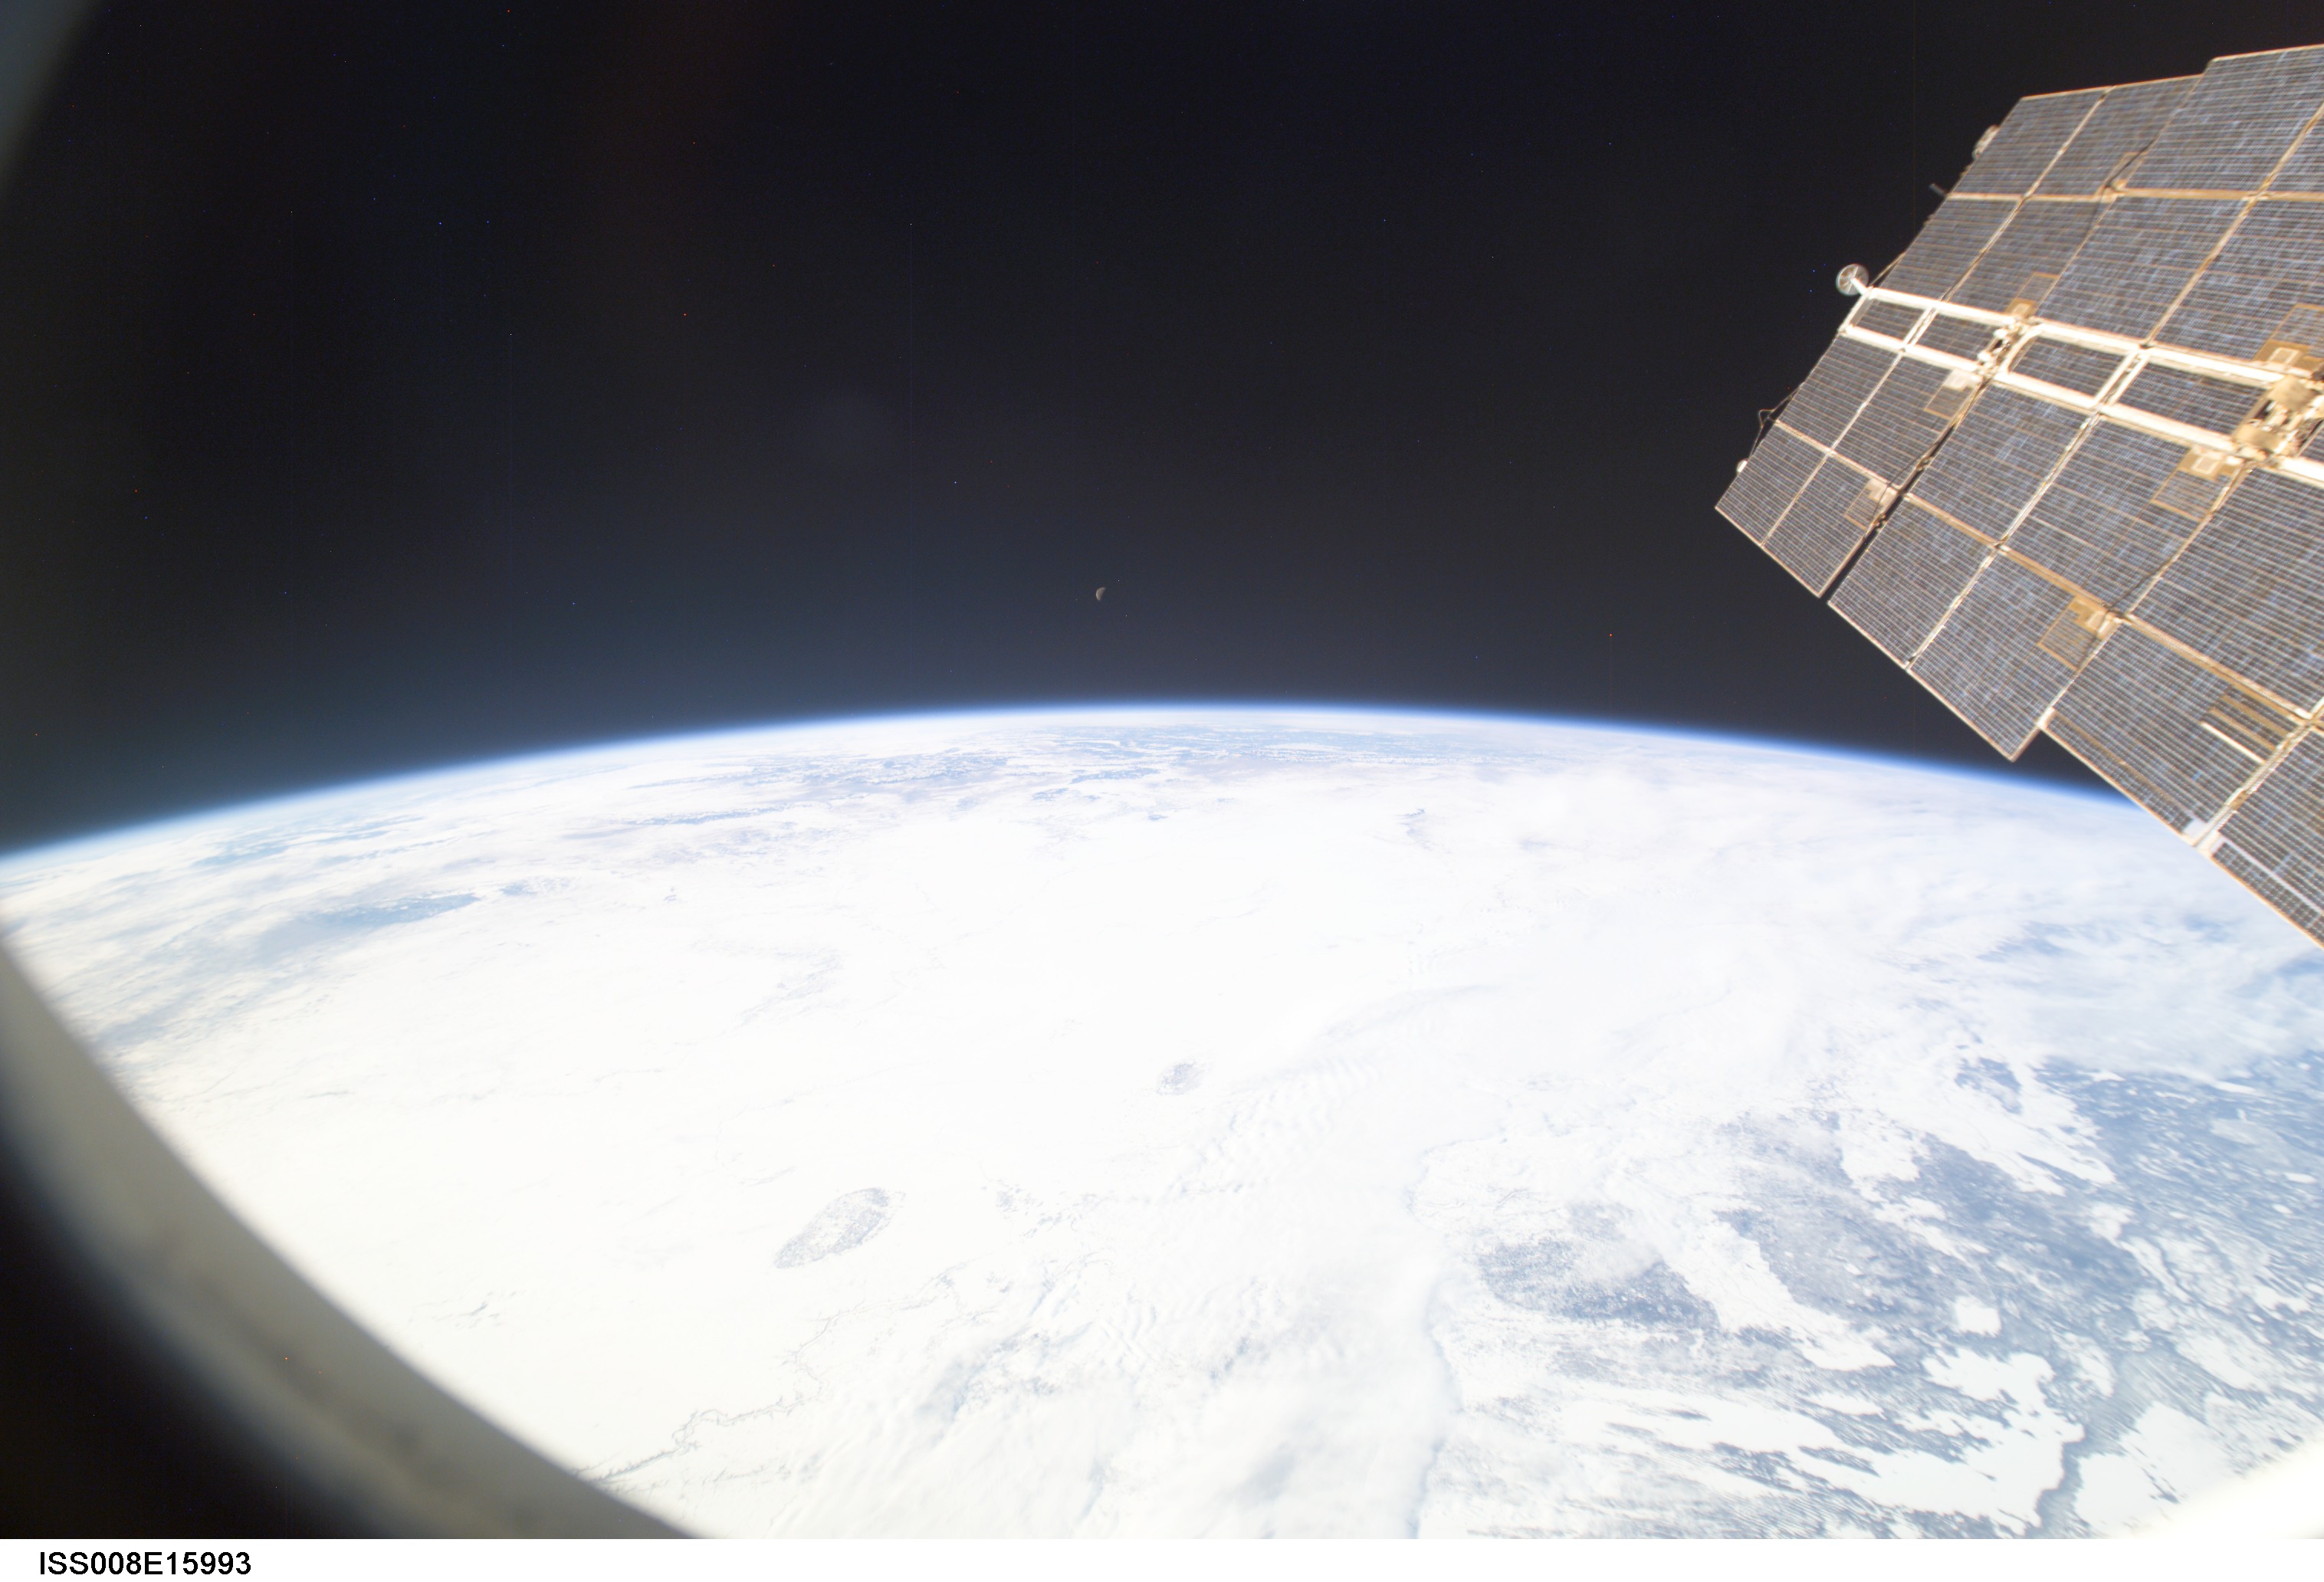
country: USA-MONTANA
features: L. MANITOBA, L. WINNIPEG, ATMOSPHERIC LIMB
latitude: 49.0
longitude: -105.0
